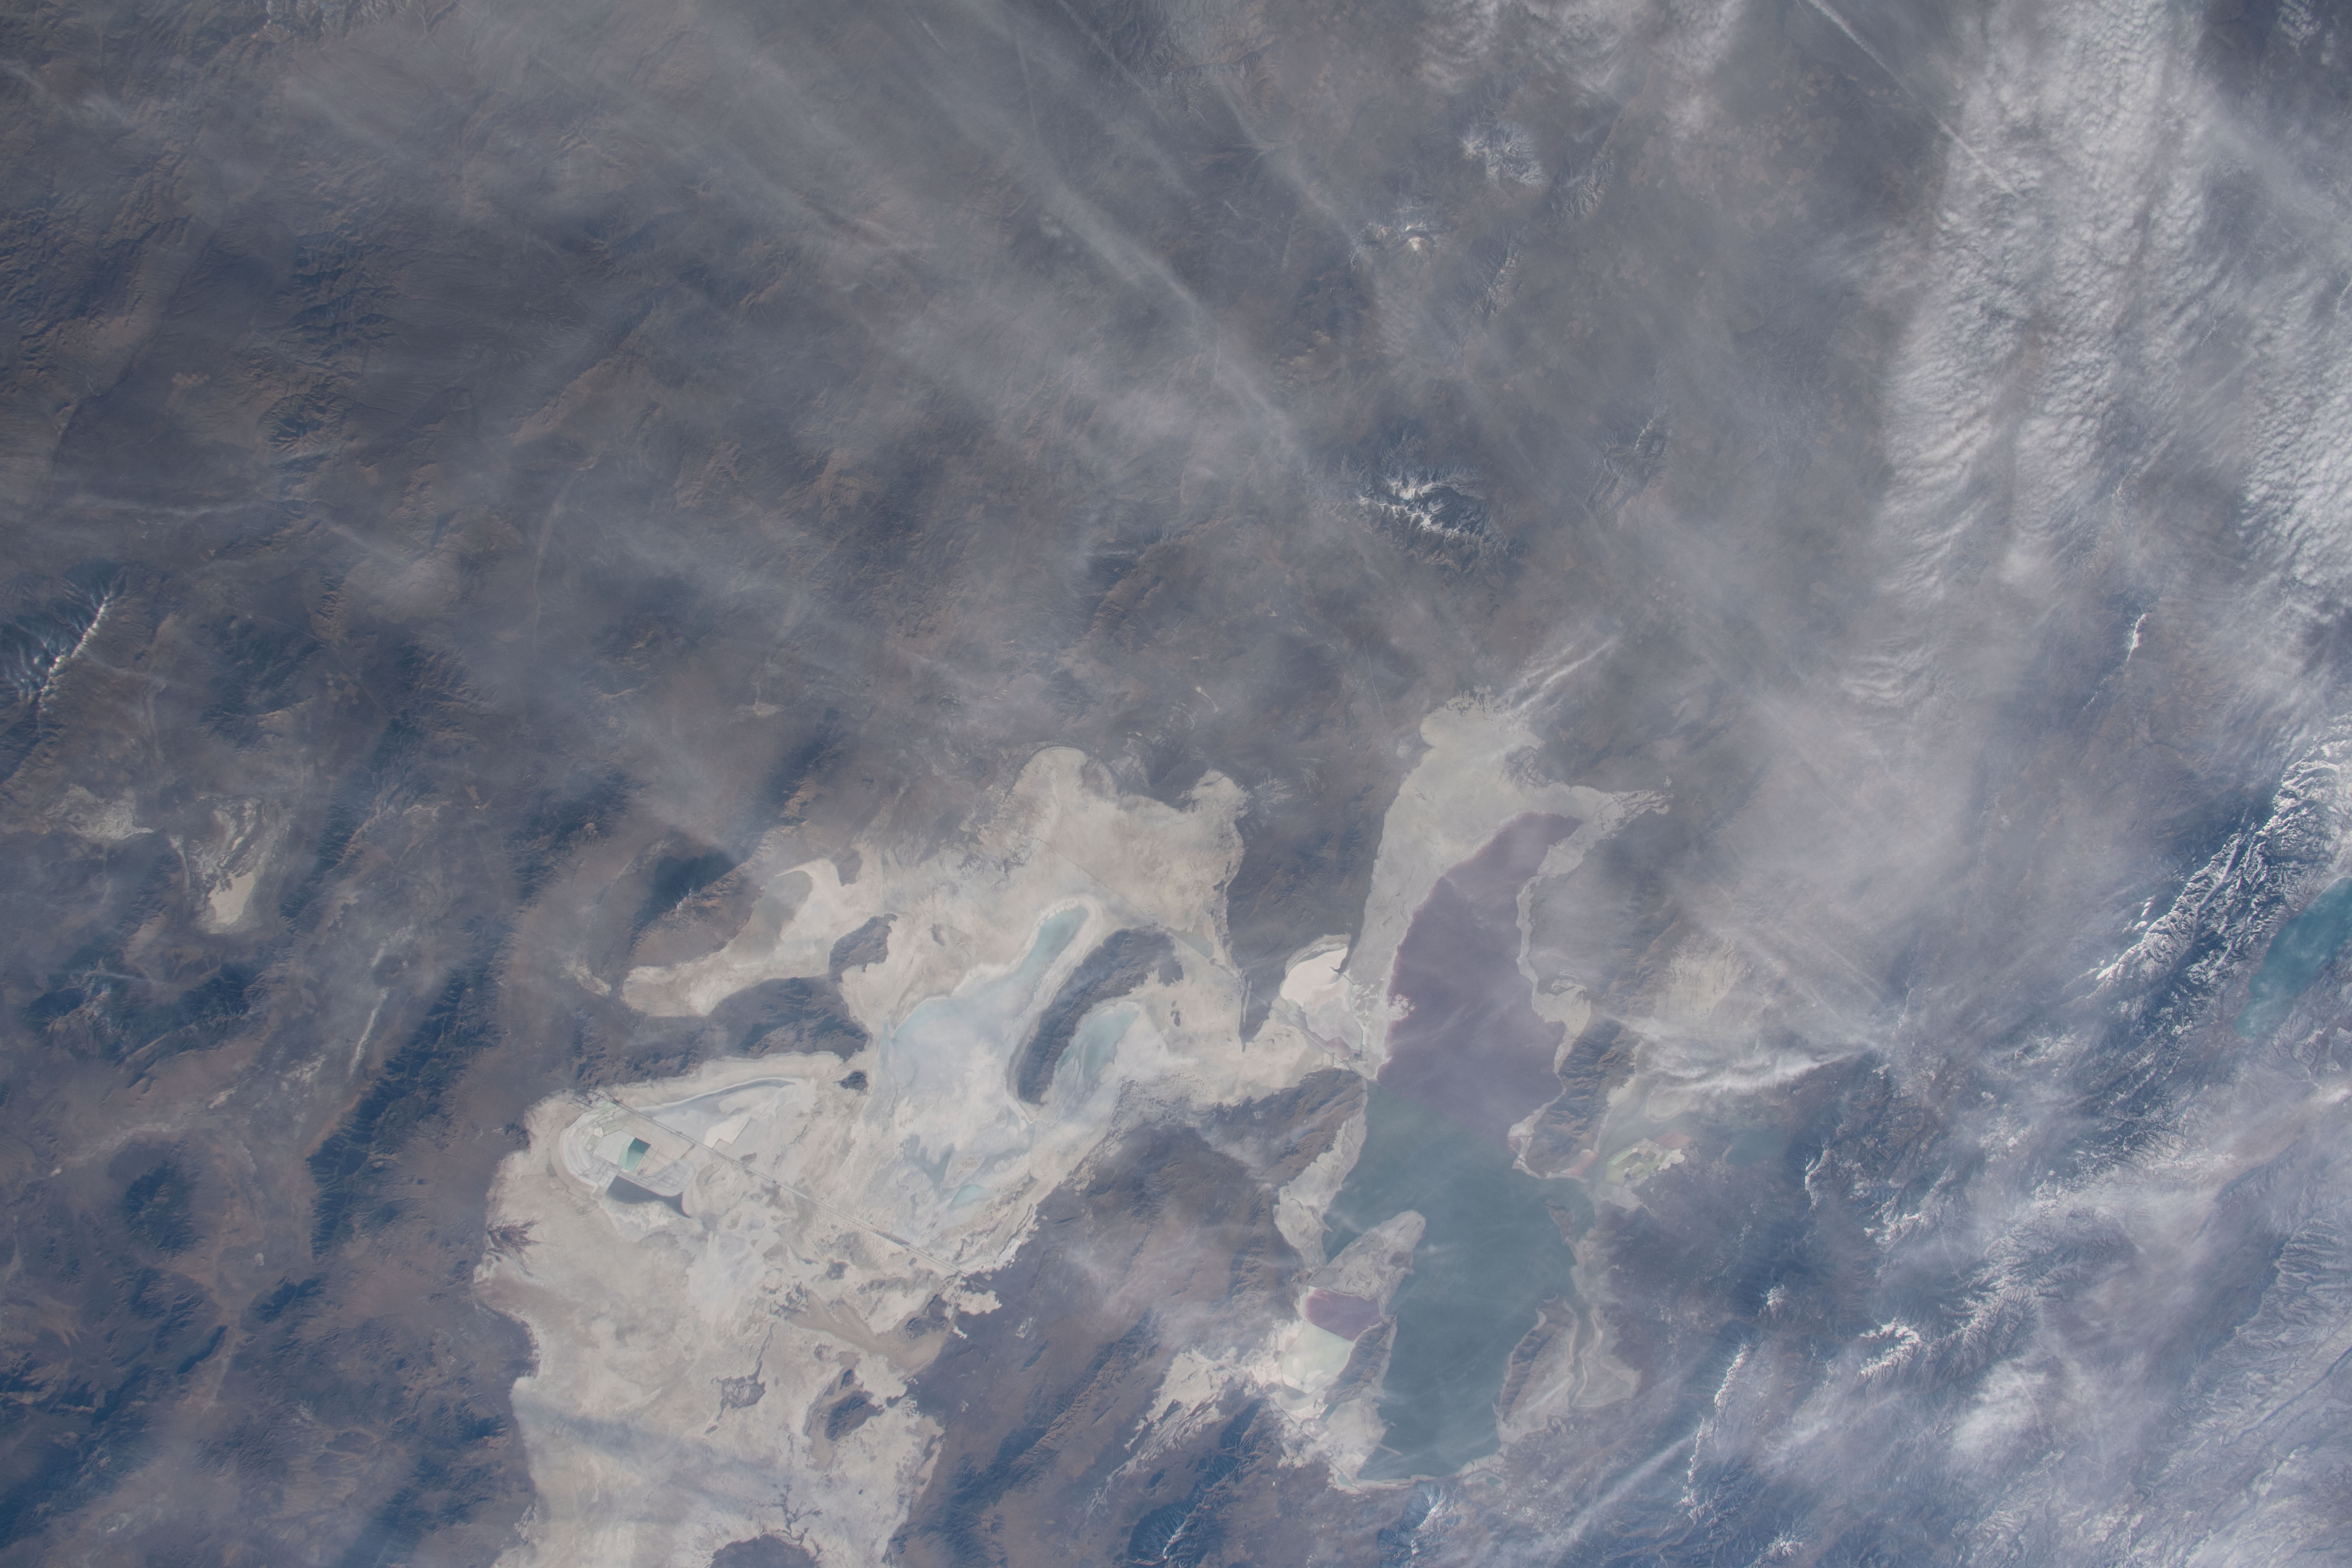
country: USA-UTAH
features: GREAT SALT LAKE
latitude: 41.5
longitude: -113.5
